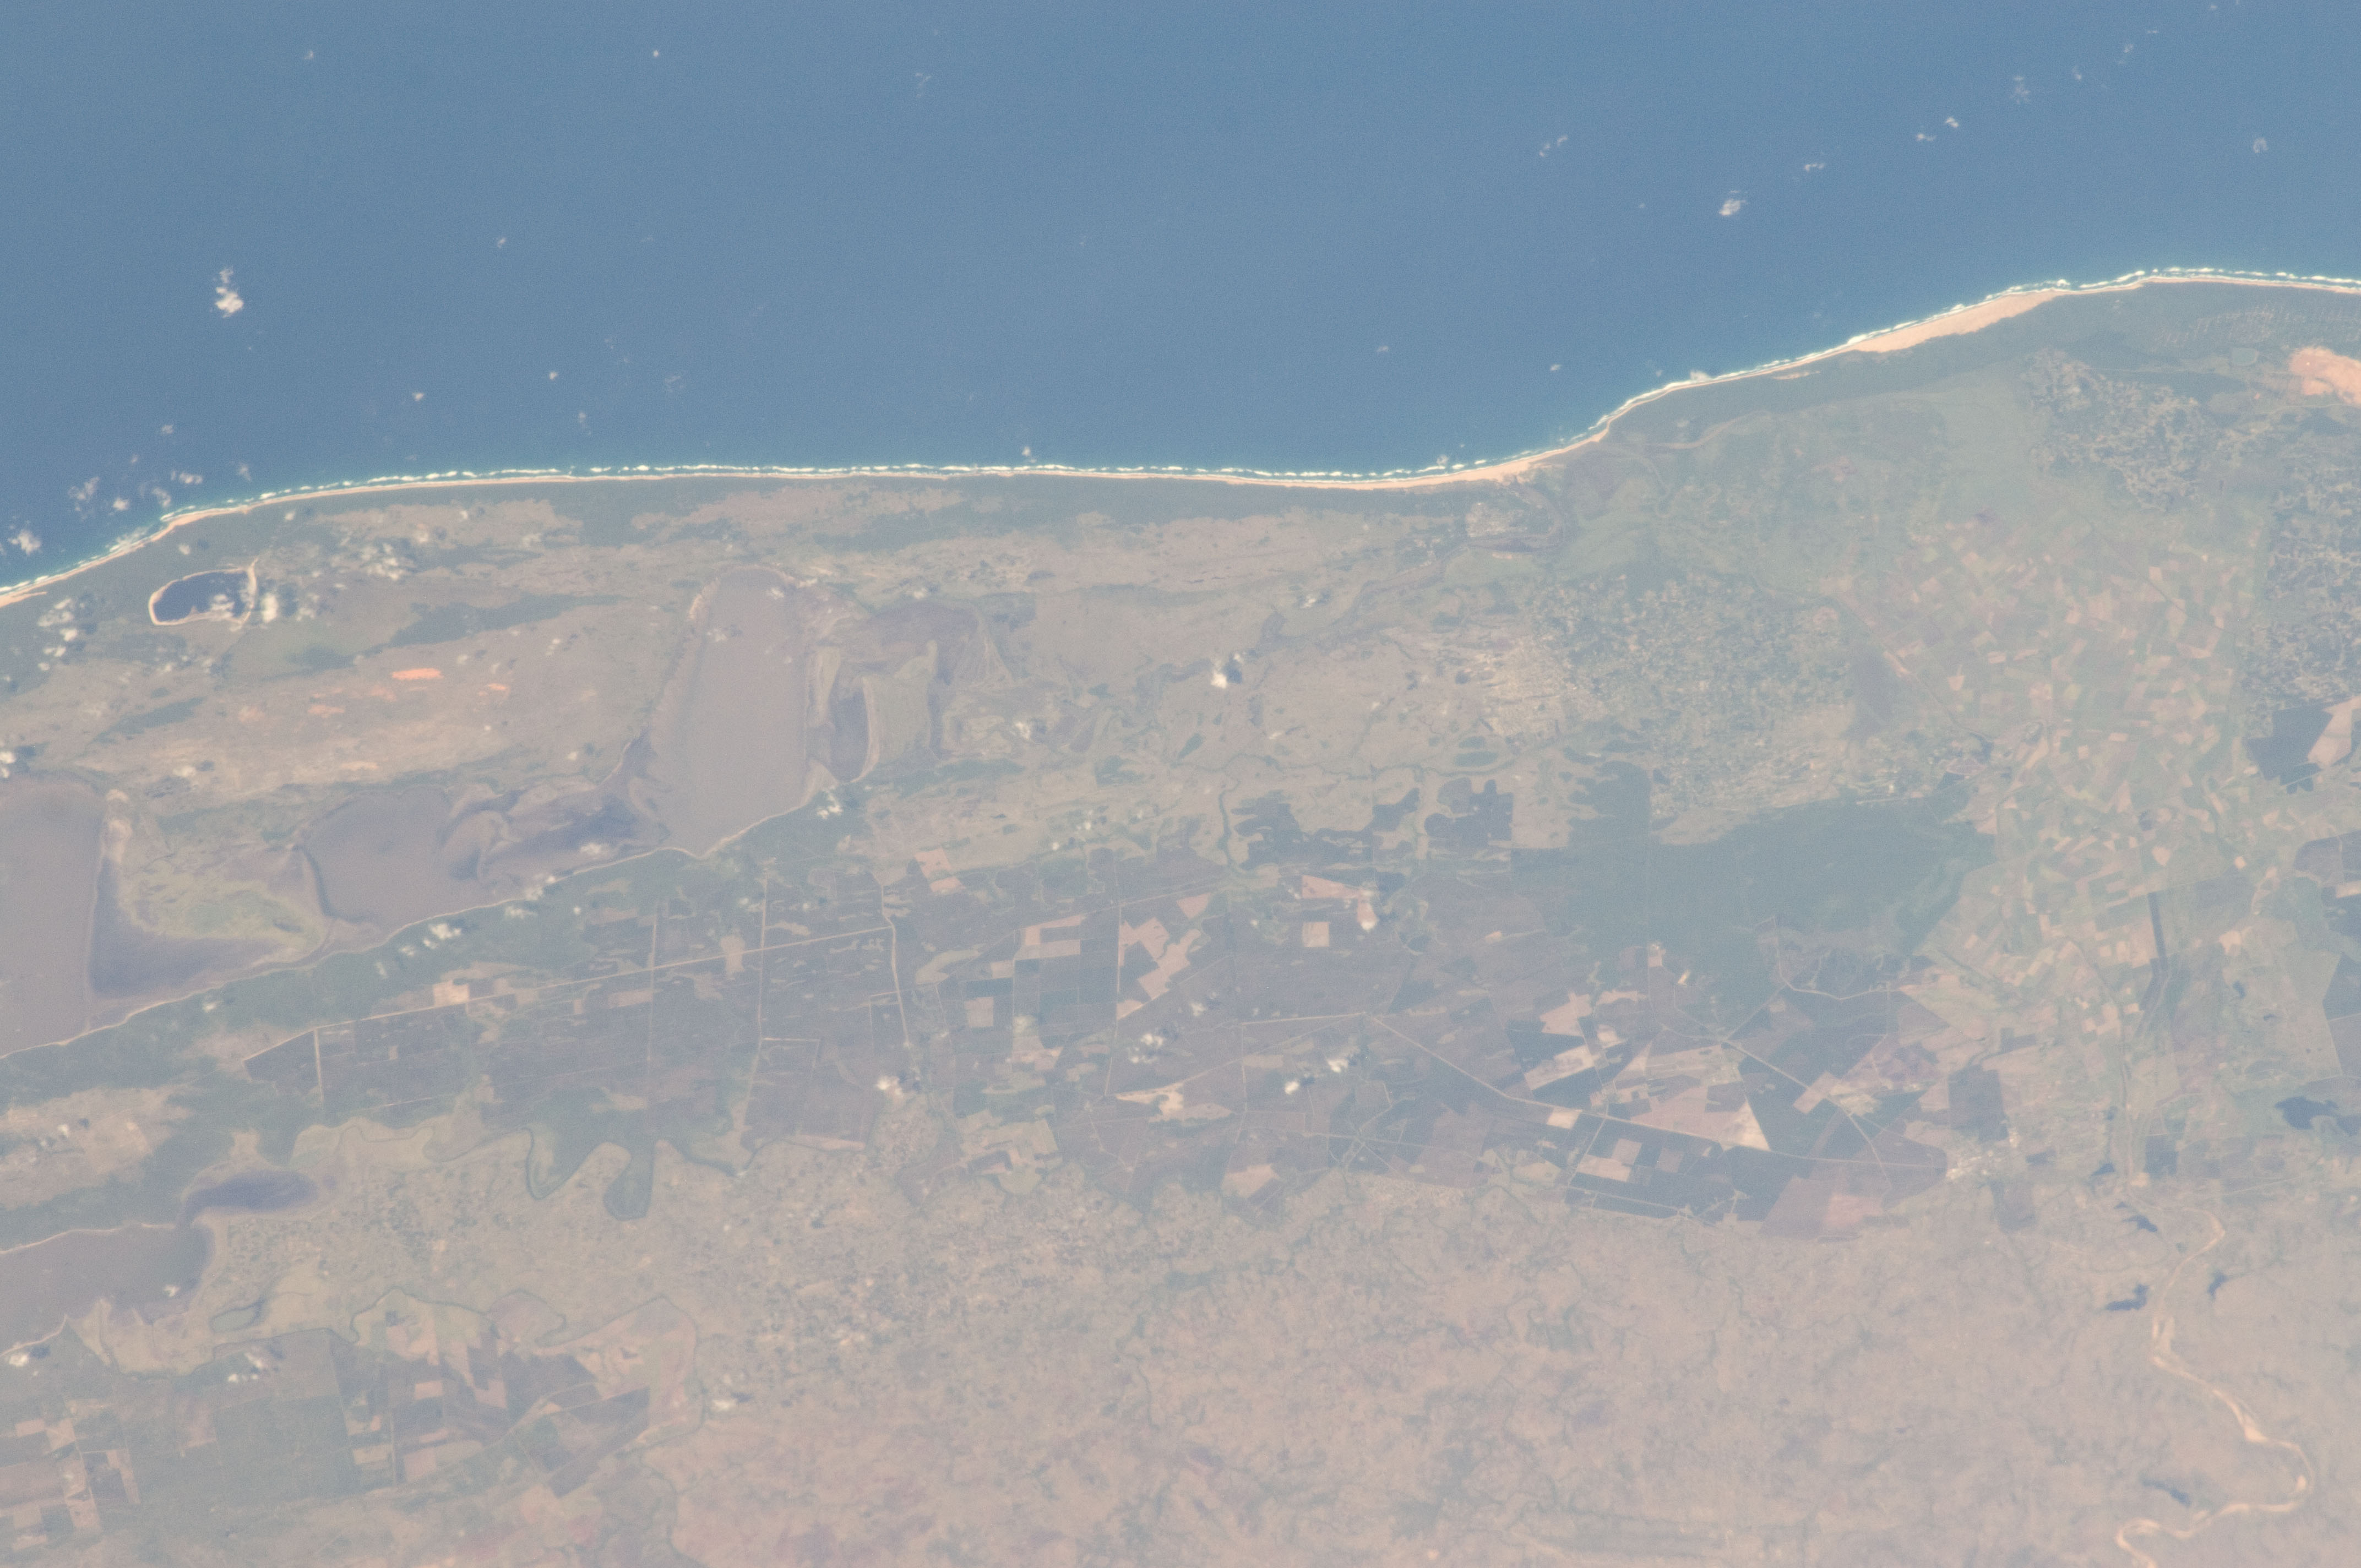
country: REPUBLIC SOUTH AFRICA
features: TIMBER, AGR., LAKE ST LUCIA
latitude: -28.3
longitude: 32.4
